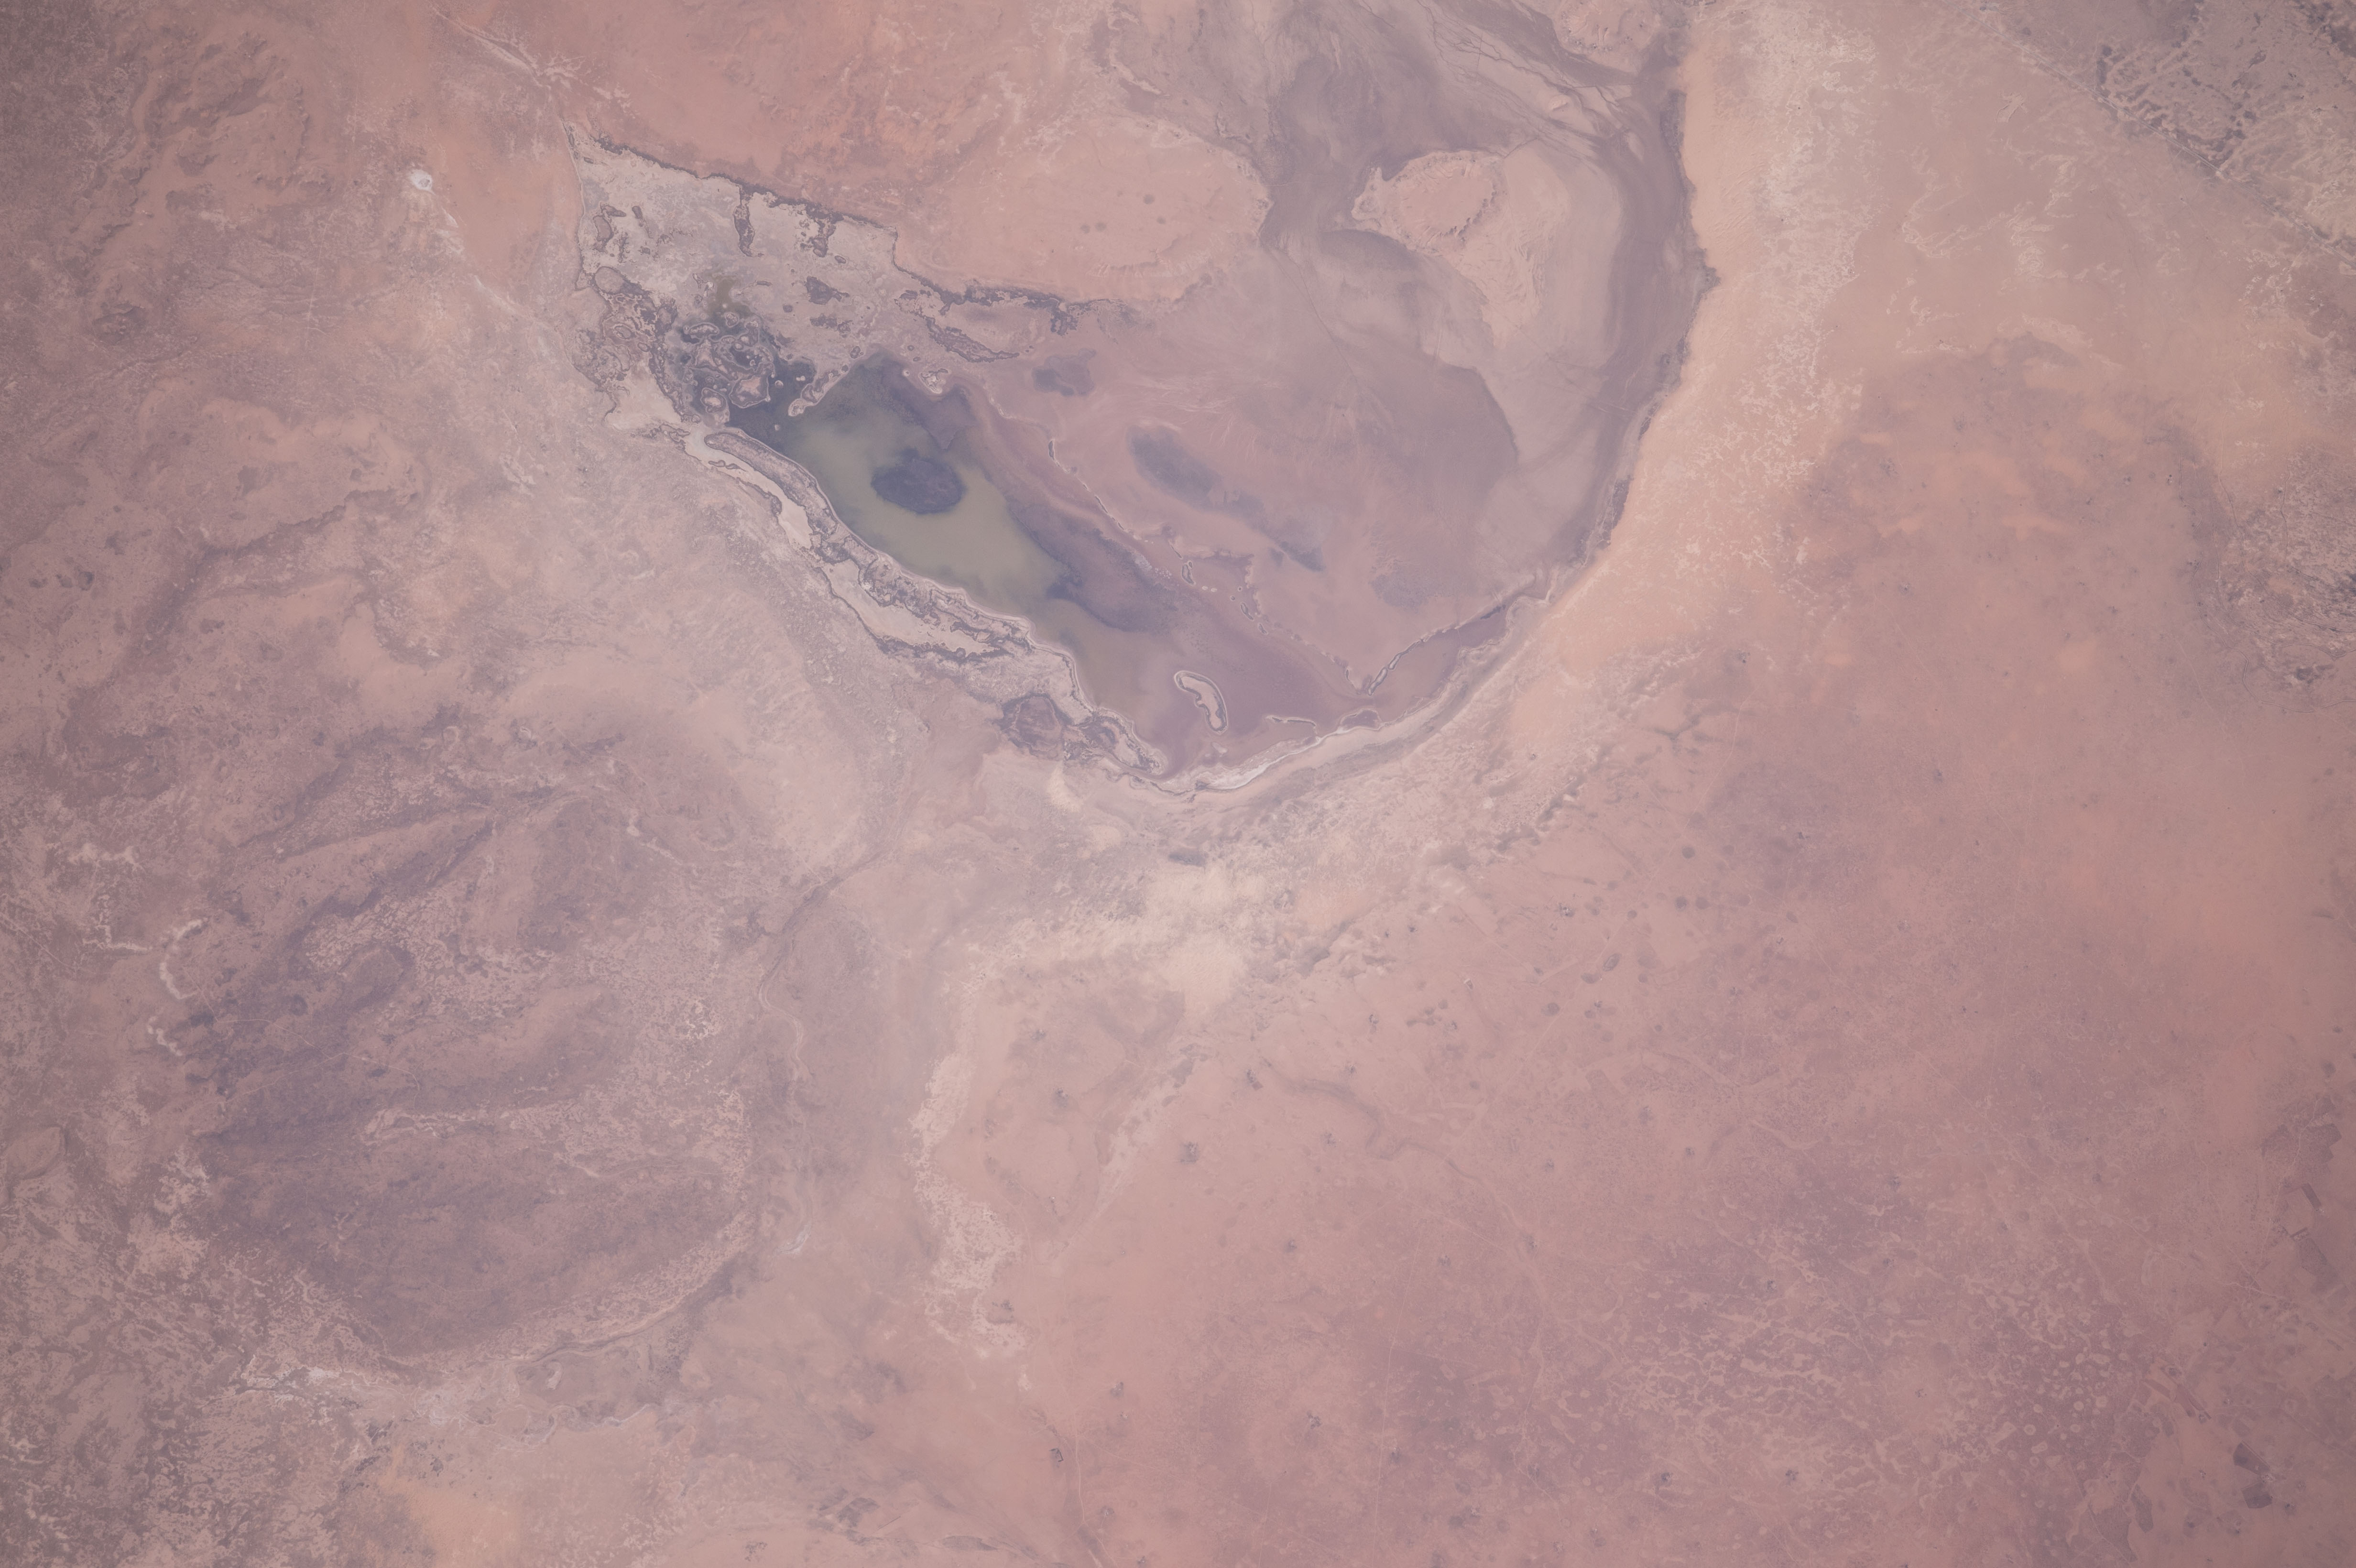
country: ALGERIA
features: TIARET PROVINCE
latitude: 34.6
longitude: 1.3
